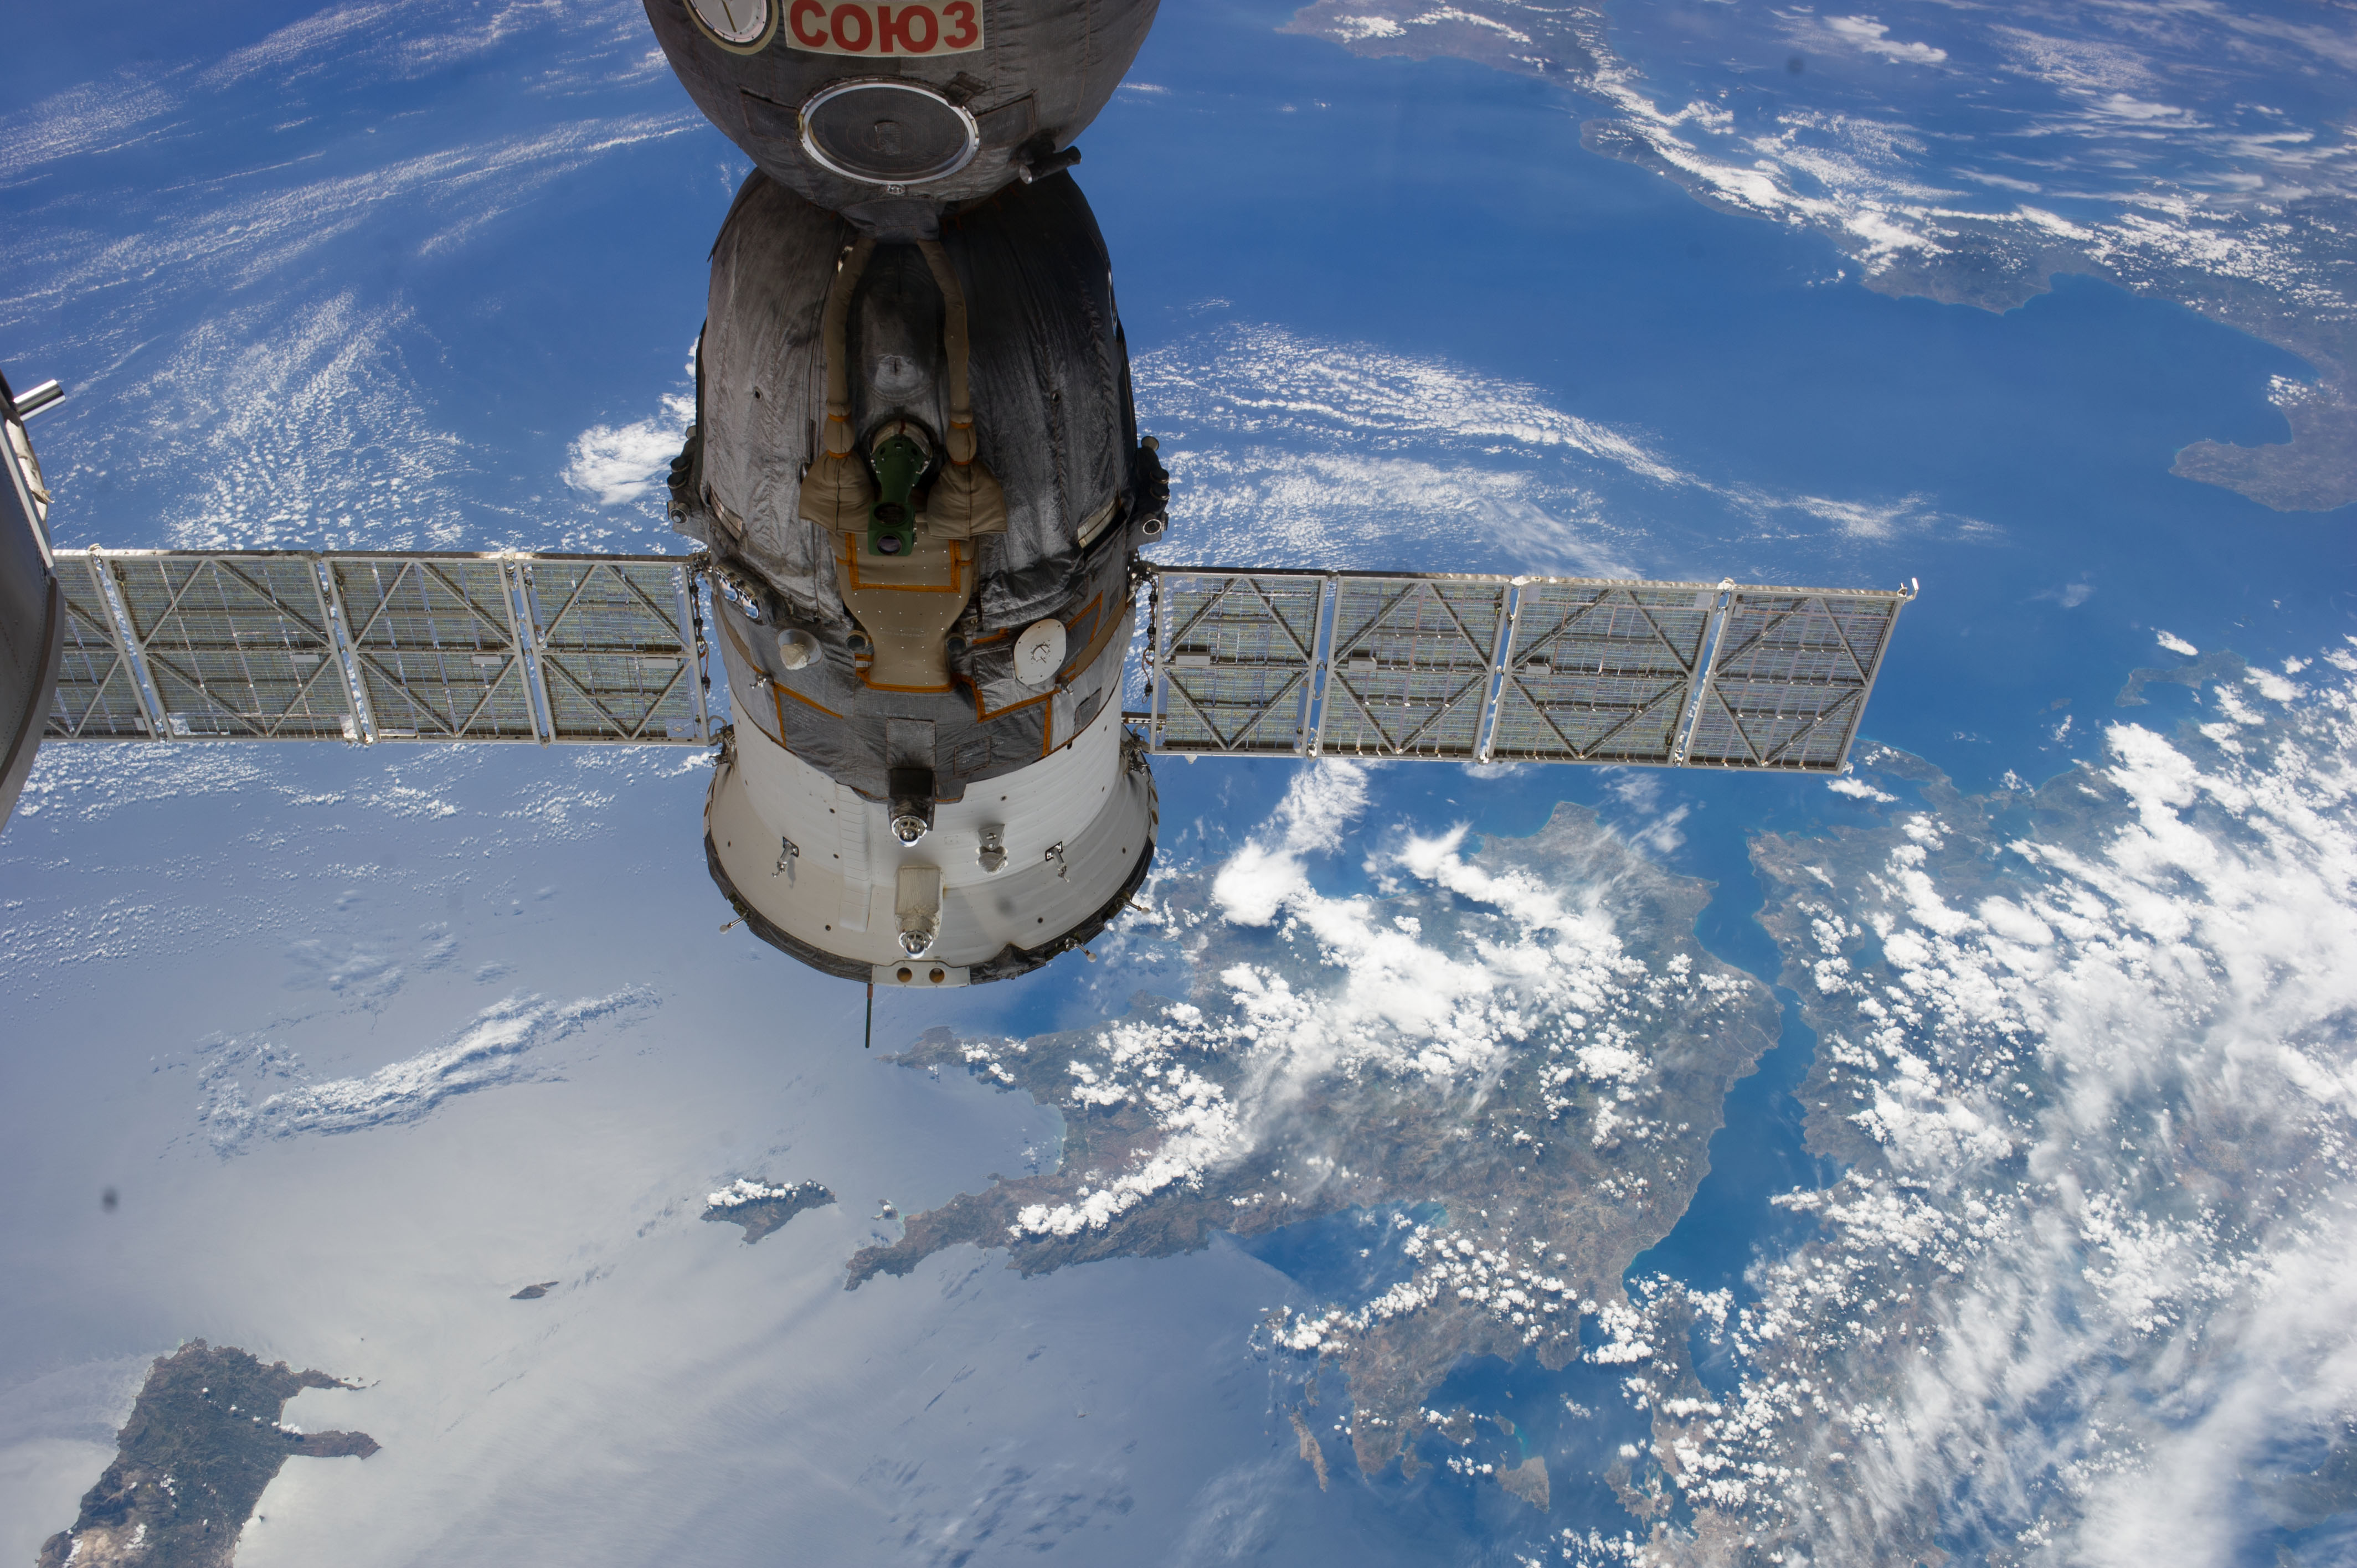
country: GREECE
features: ATHENS, ARGOS, CORINTH, MOUNTAINS, CRETE ISLAND, MEDITERRANEAN SEA
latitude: 37.0
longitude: 21.5
